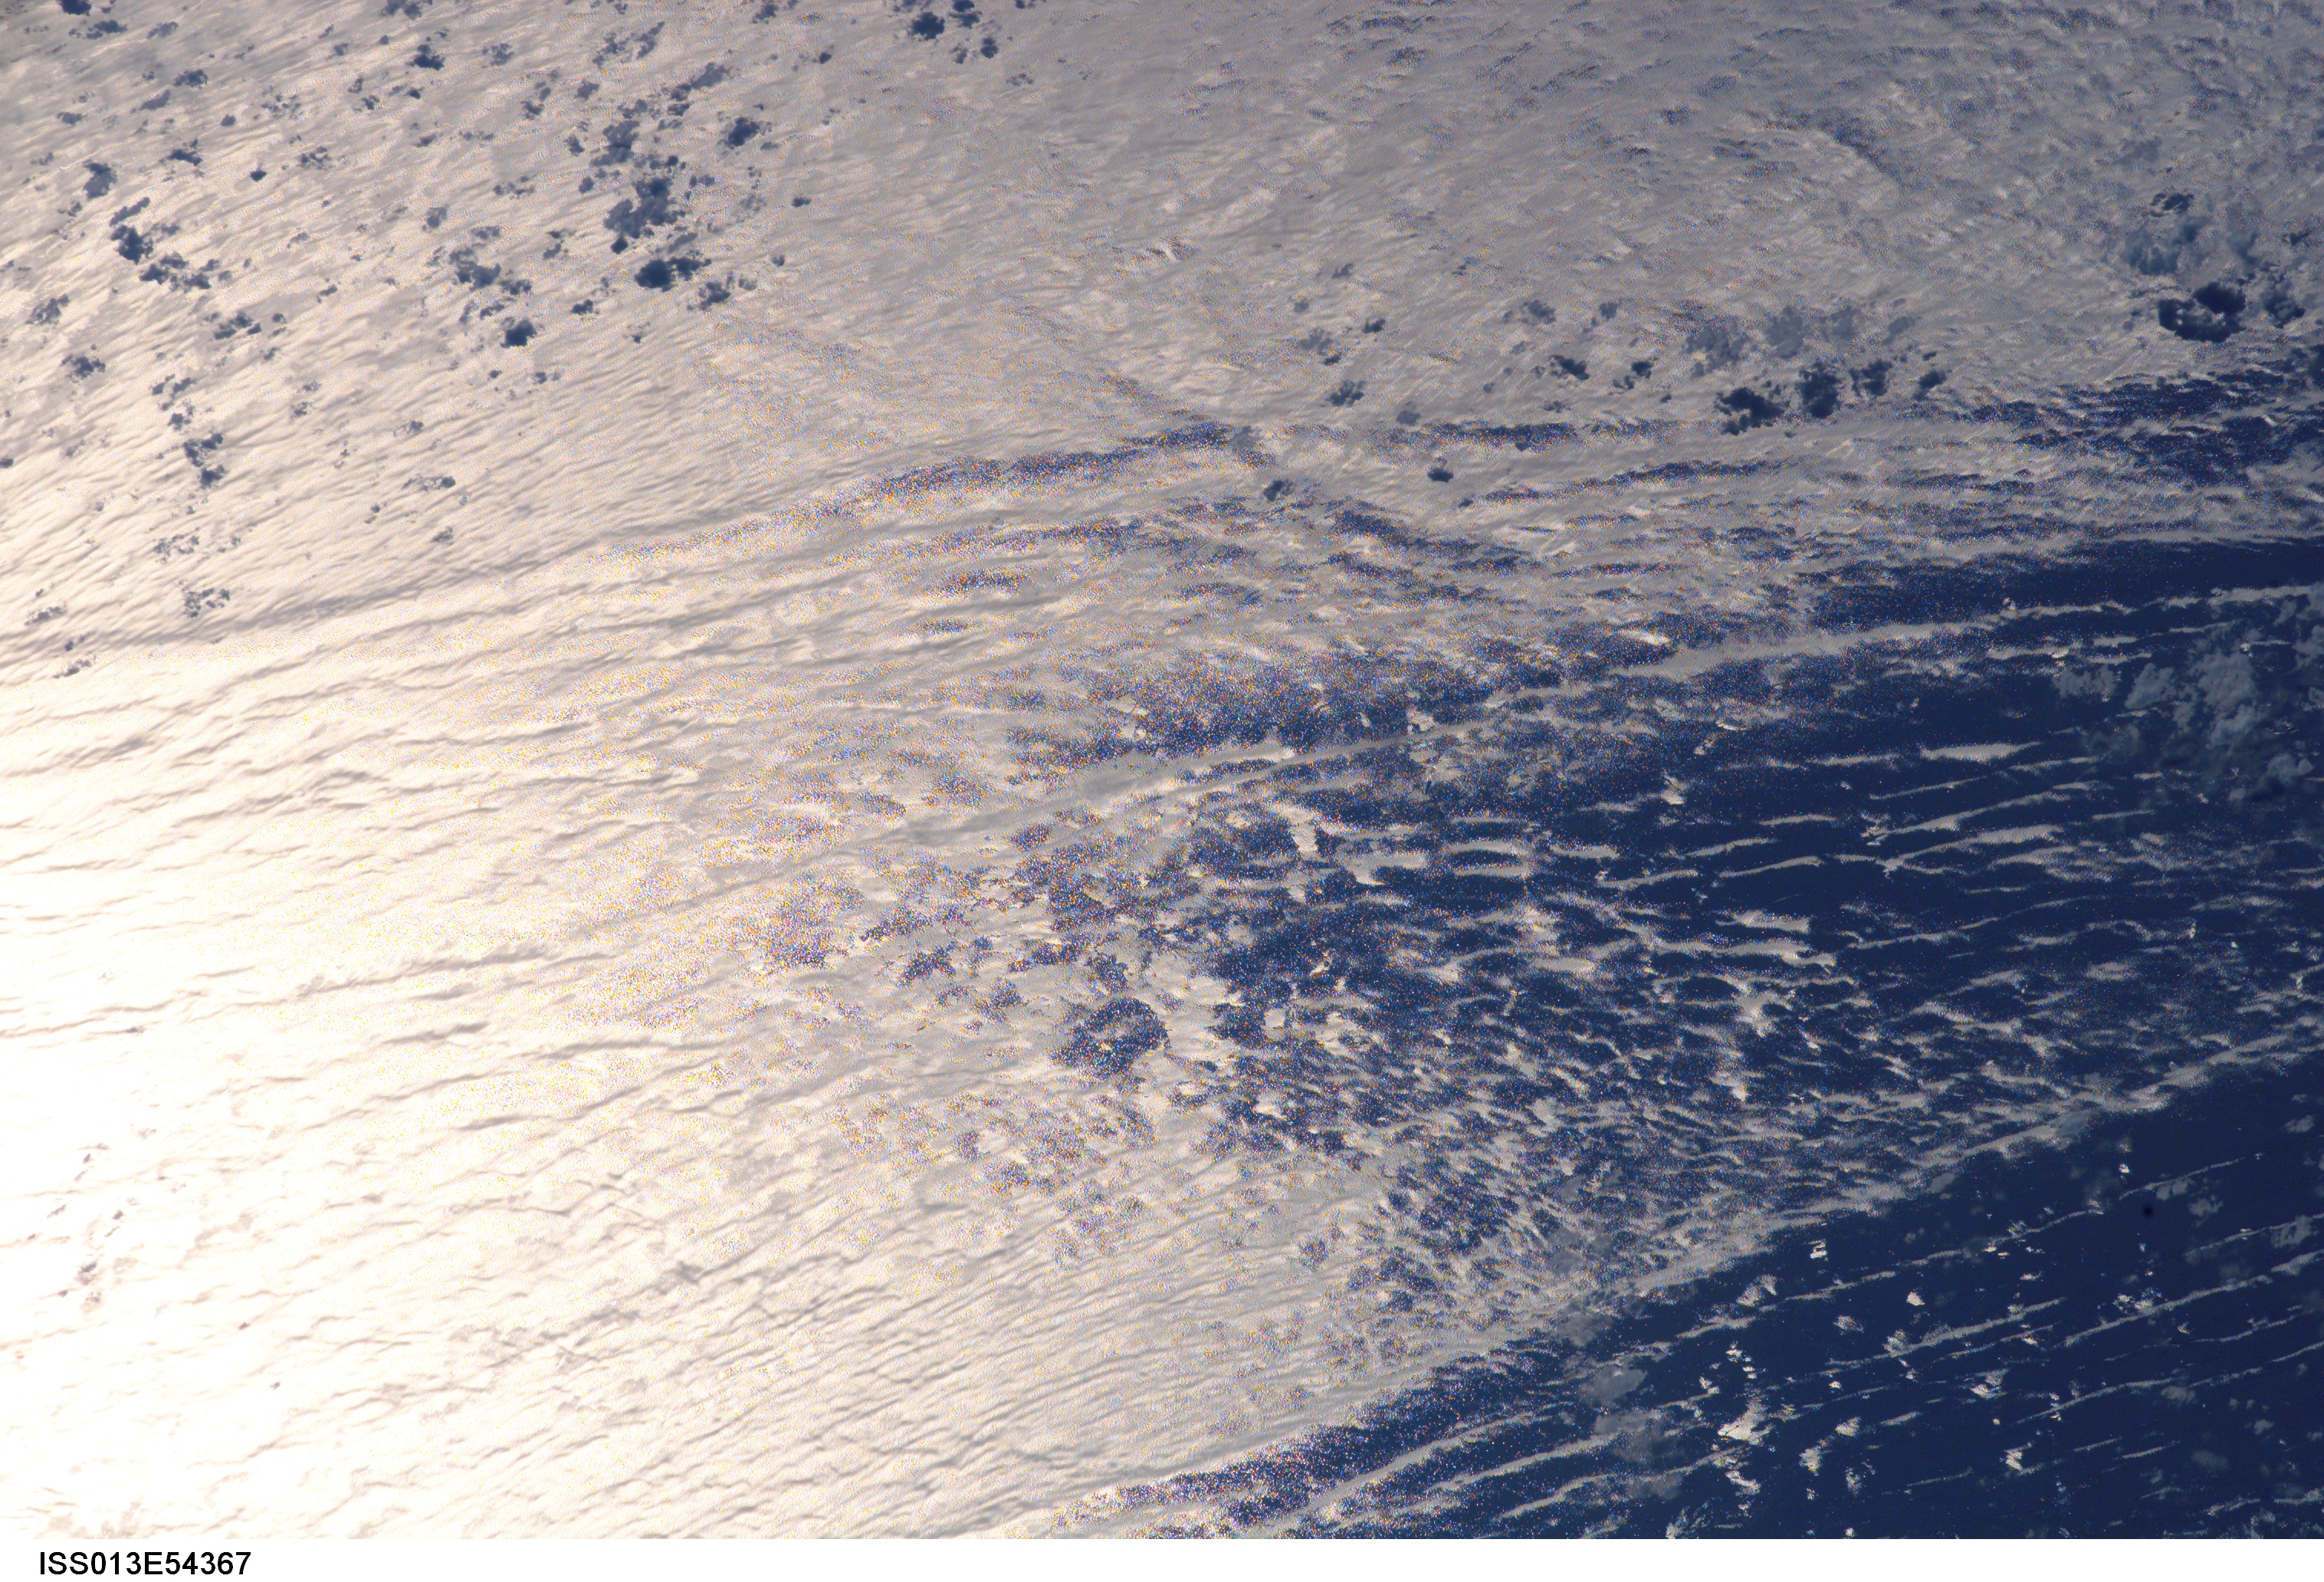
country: CHINA
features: SUNGLINT, WAVES, SOUTH CHINA SEA
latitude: 19.9
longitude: 111.5
